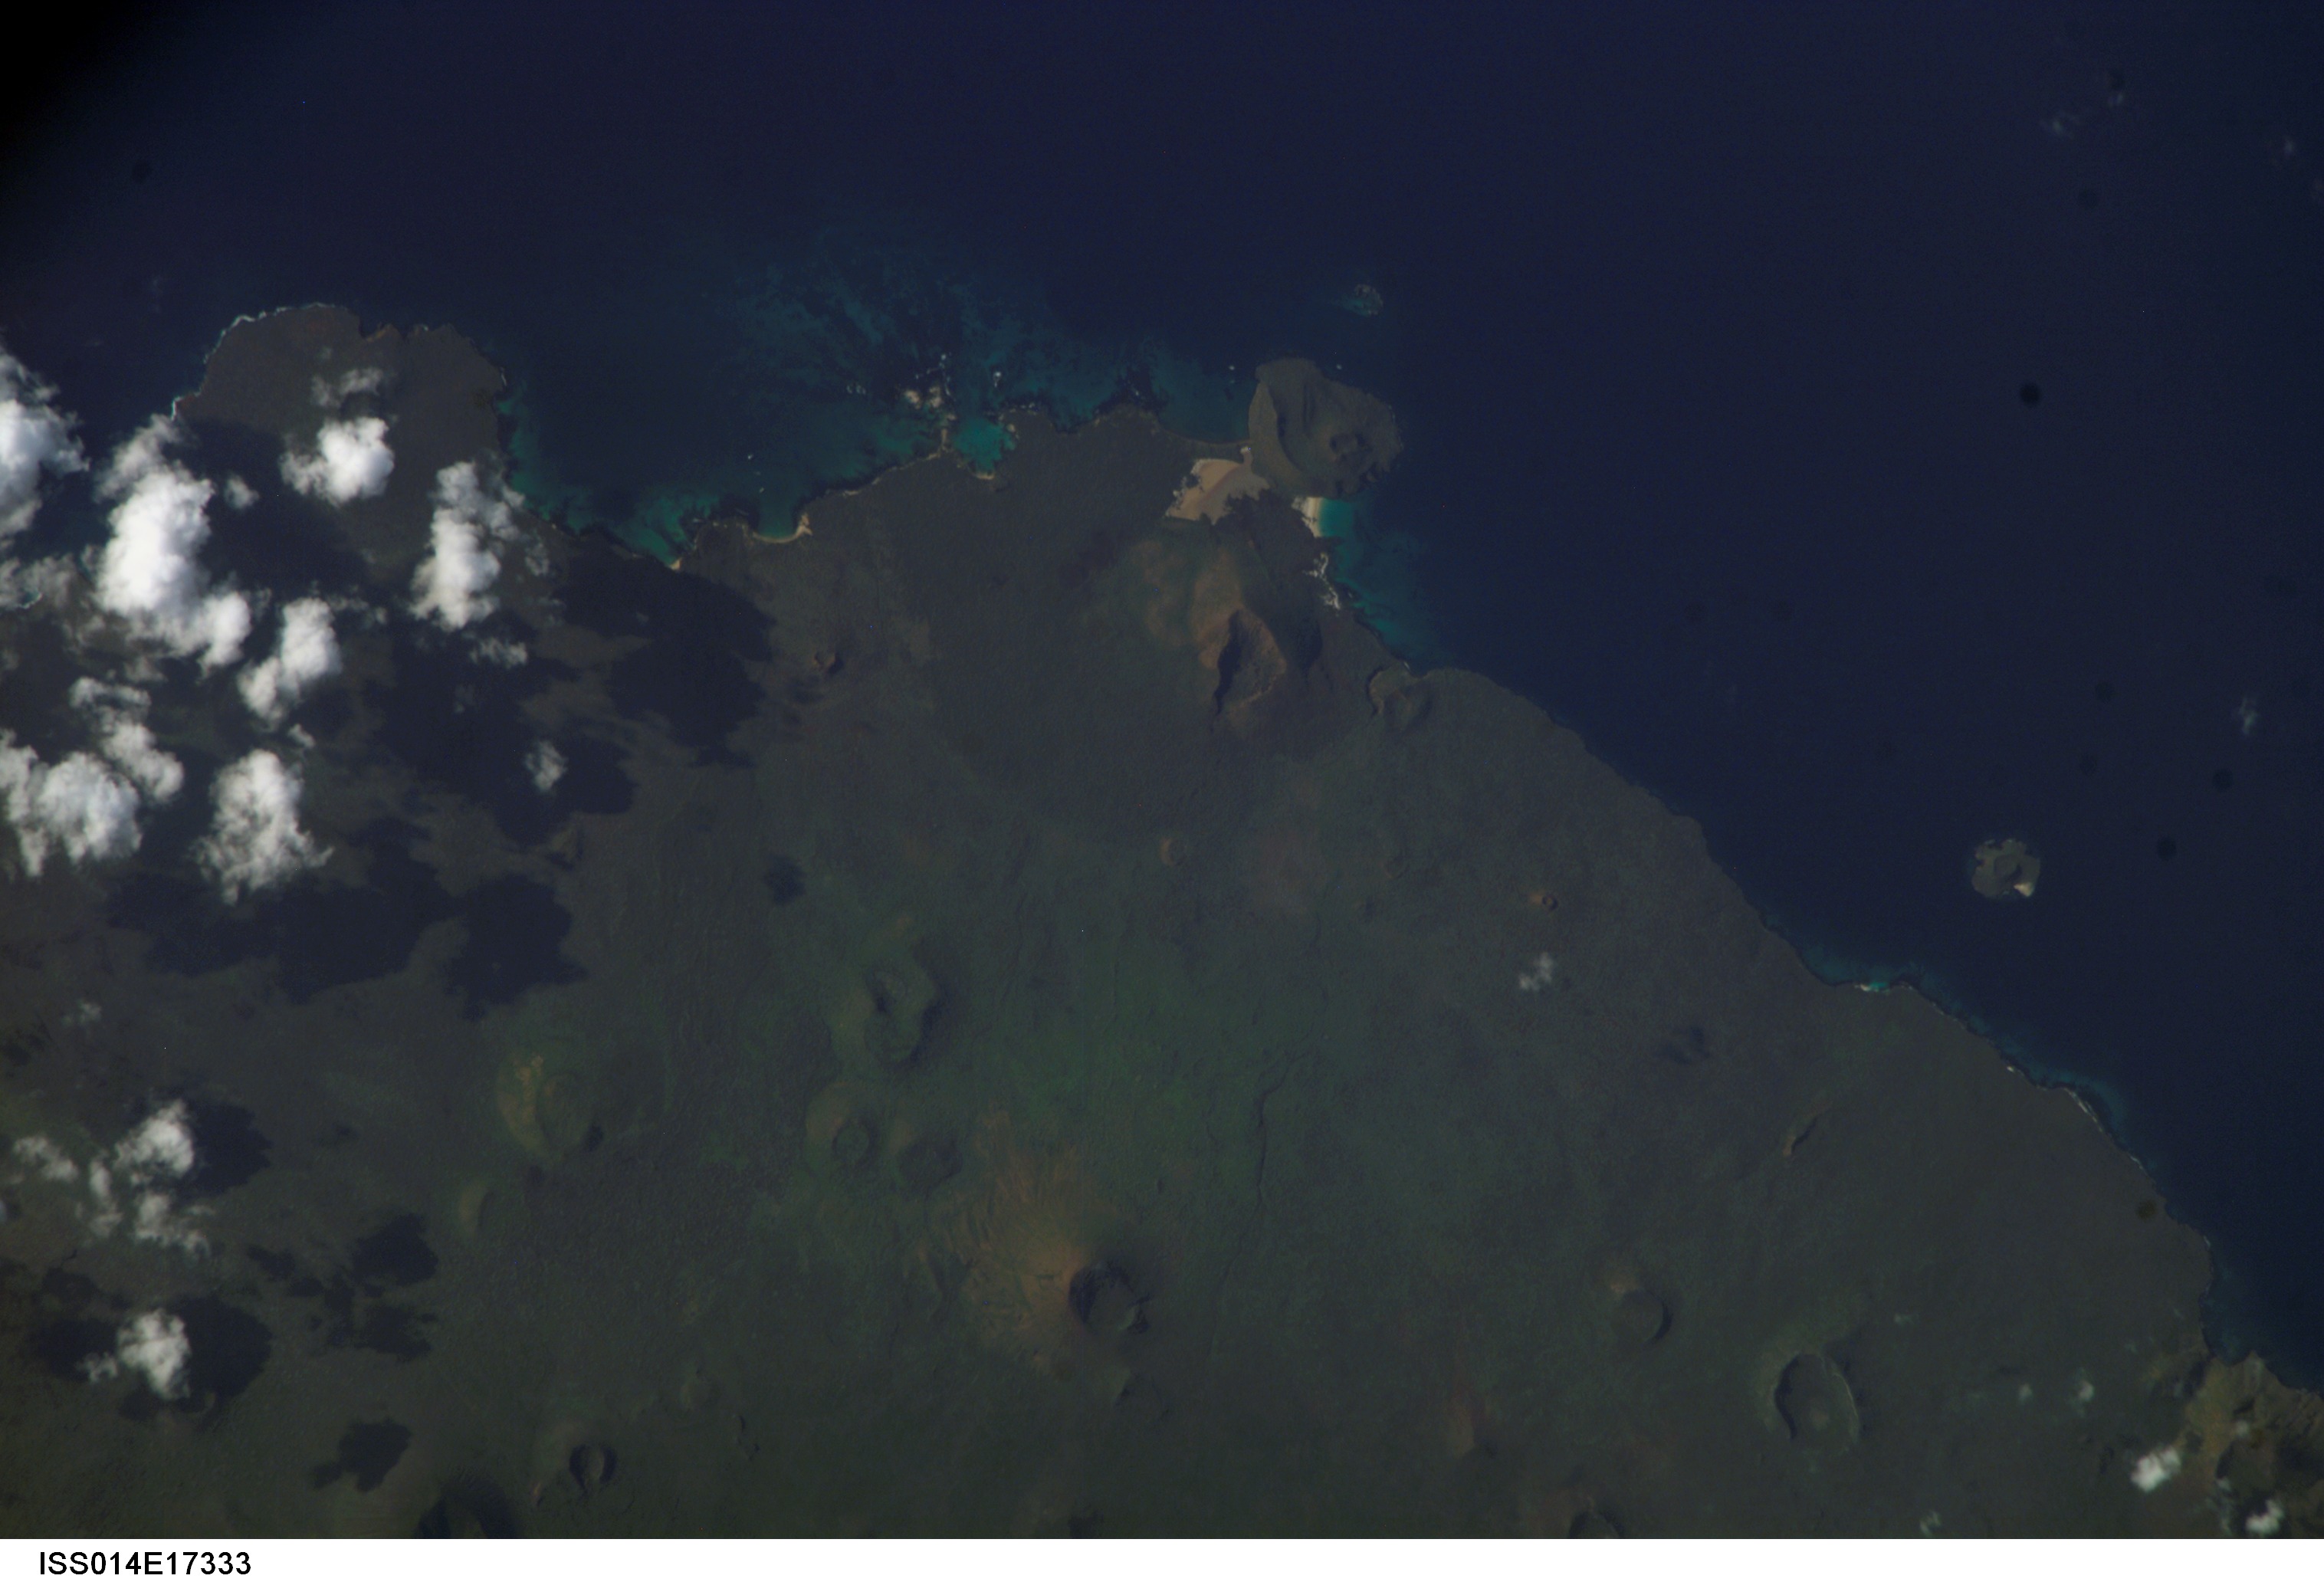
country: GALAPAGOS ISLANDS
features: N. COAST OF SANTA MARIA I.
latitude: -1.3
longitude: -90.4
